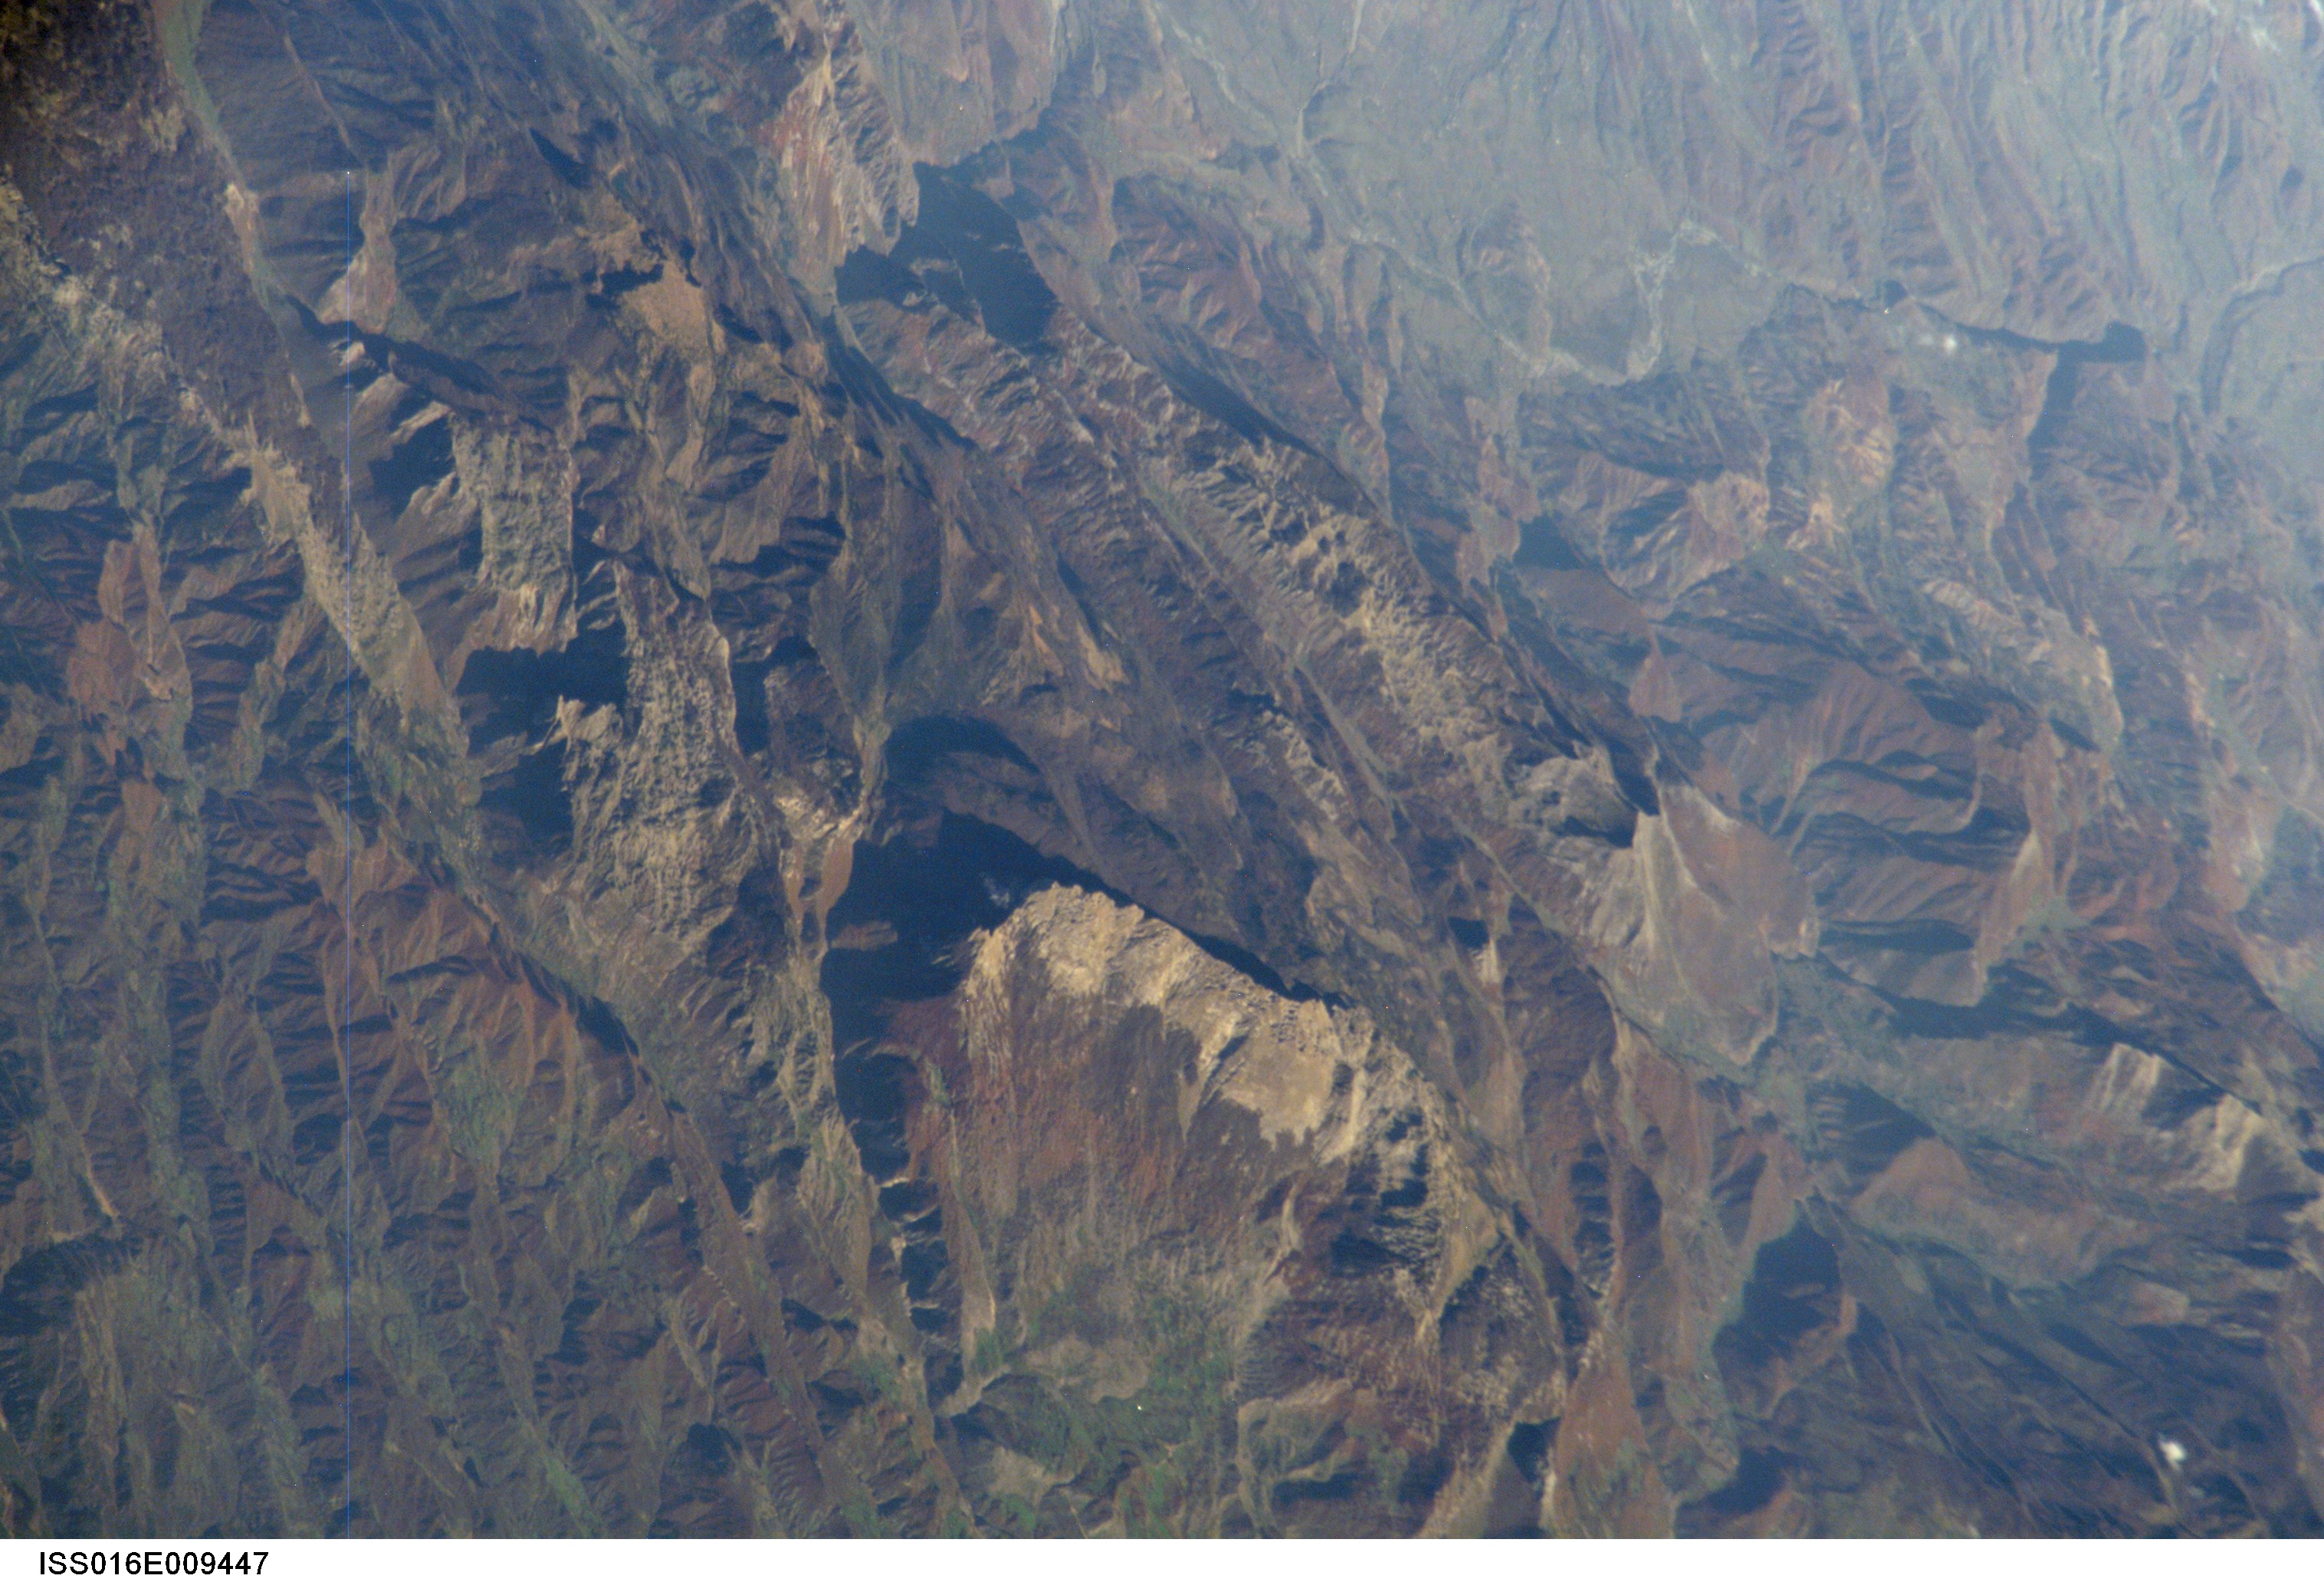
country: ALBANIA
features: DIBER AREA, MT. DEJE AREA
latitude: 41.7
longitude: 20.1
